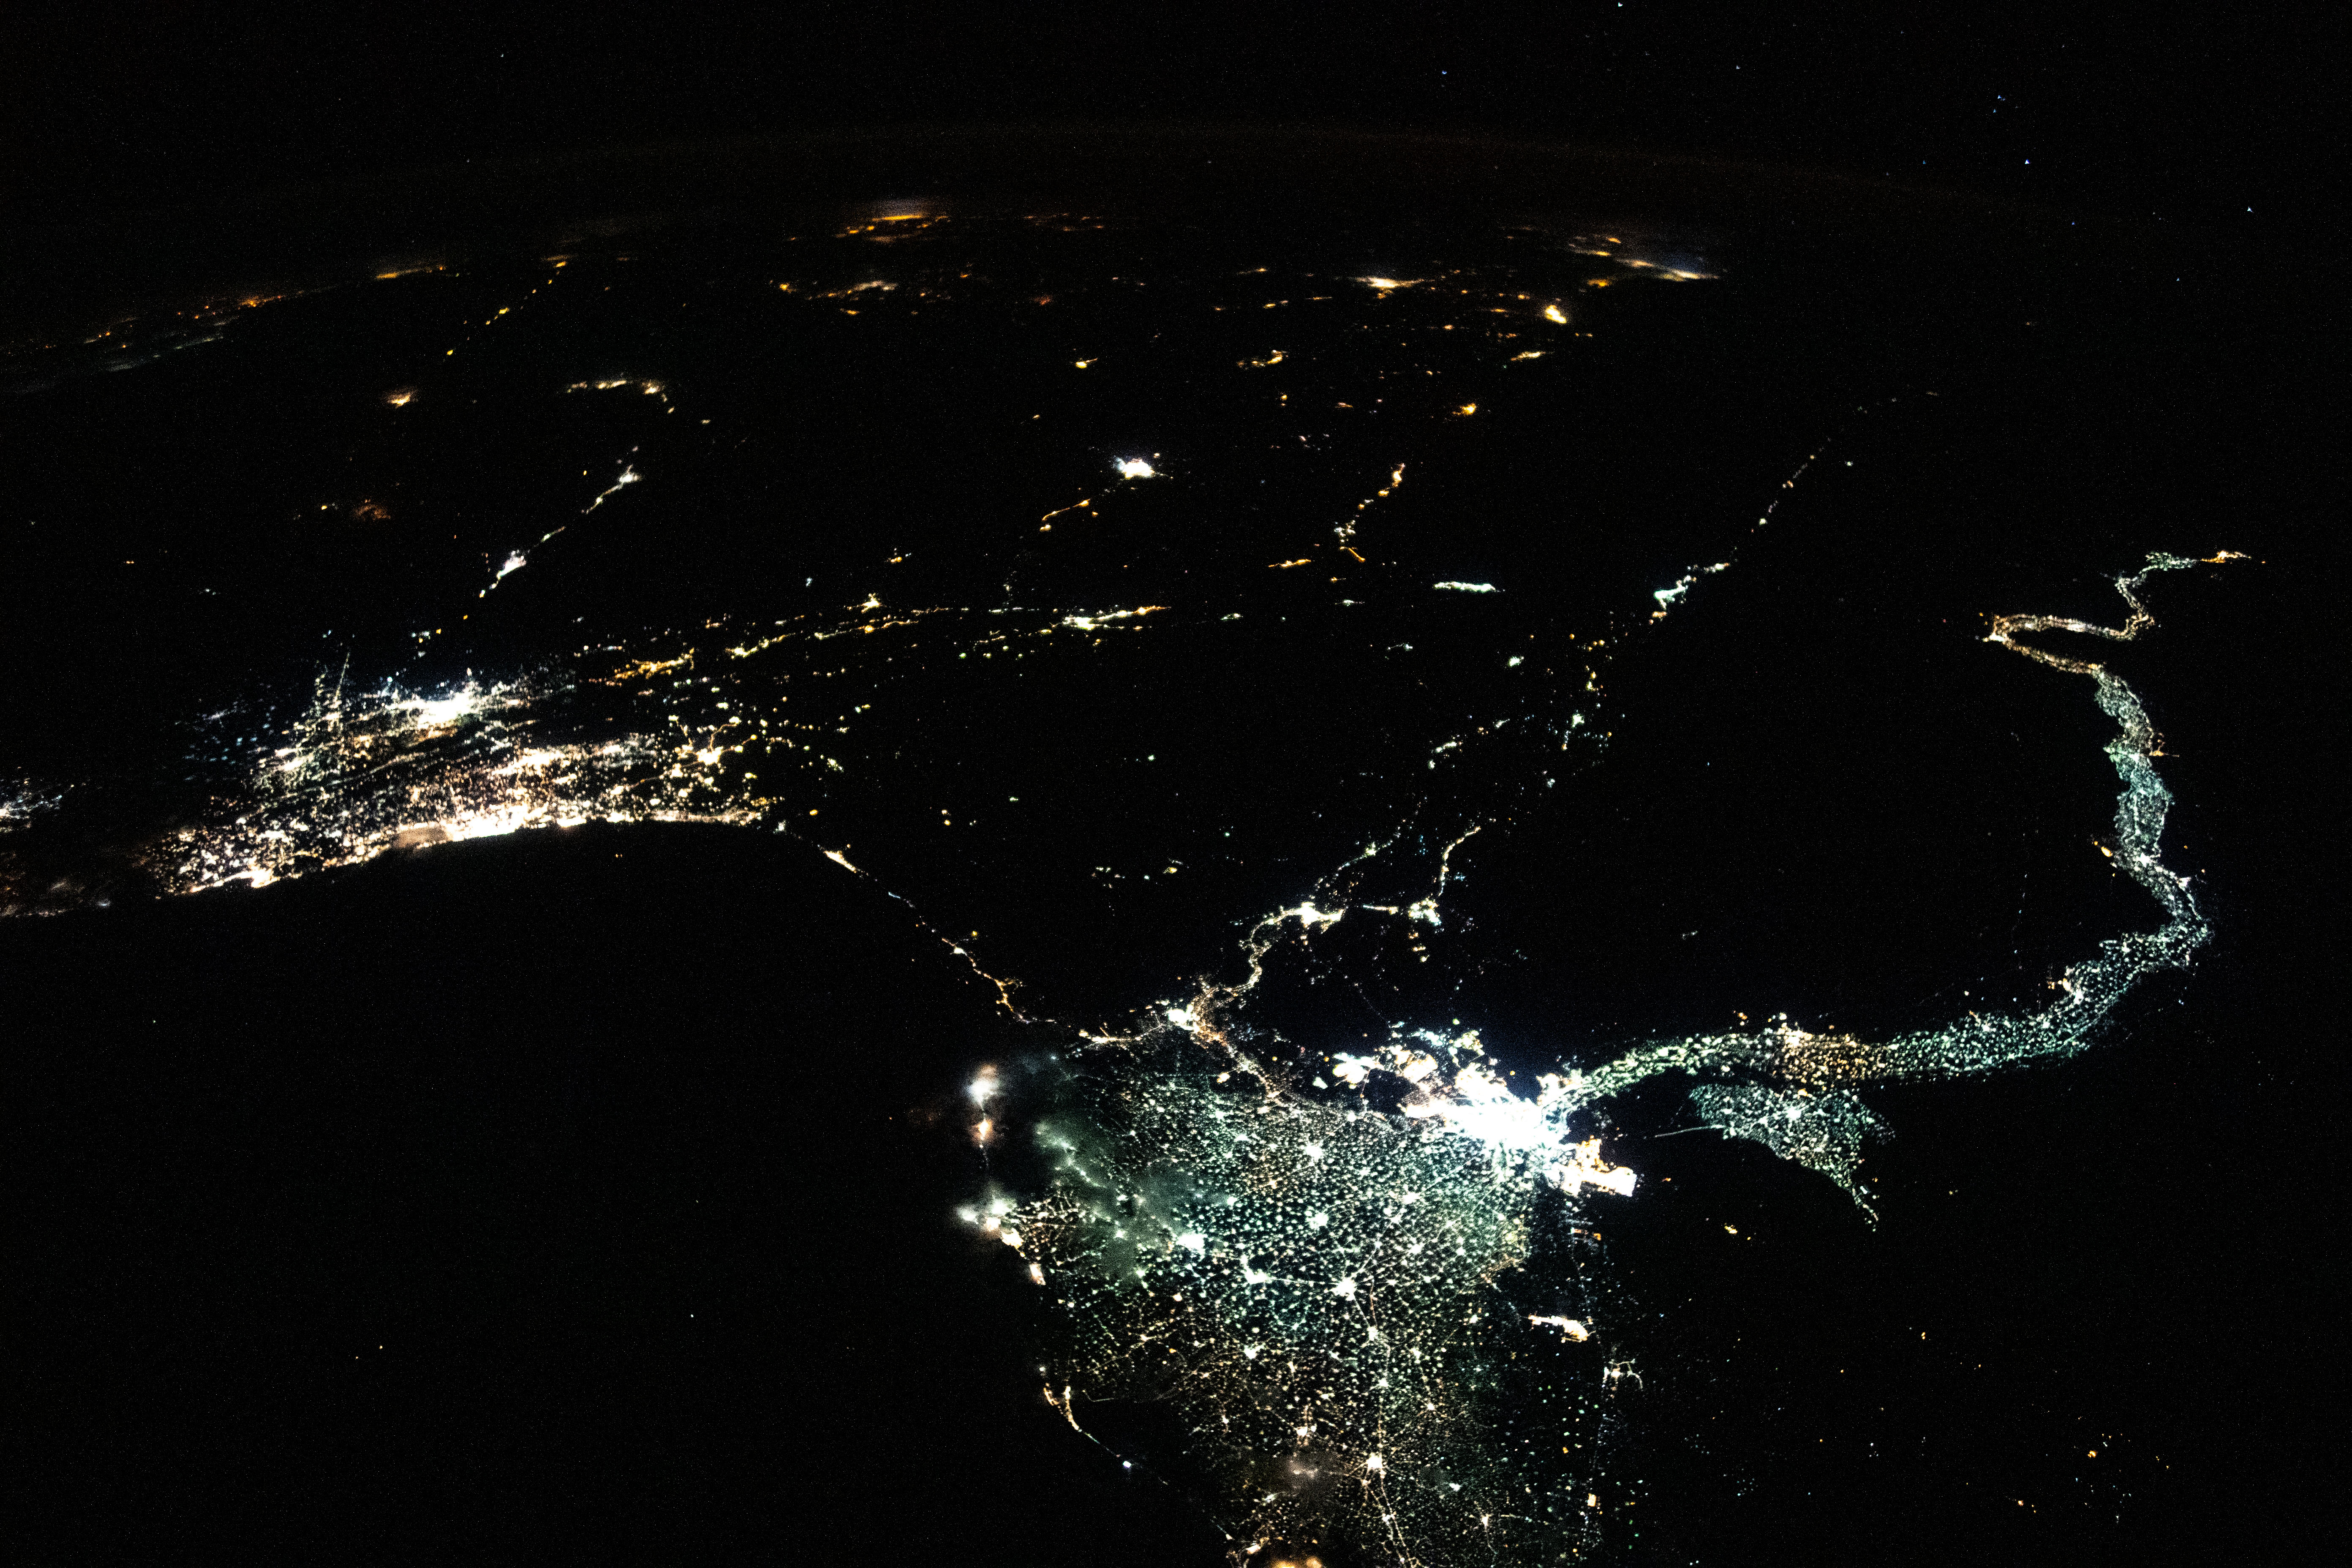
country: EGYPT
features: DARK EARTHOBS, NILE DELTA, GAZA STRIP
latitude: 28.5
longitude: 34.0
